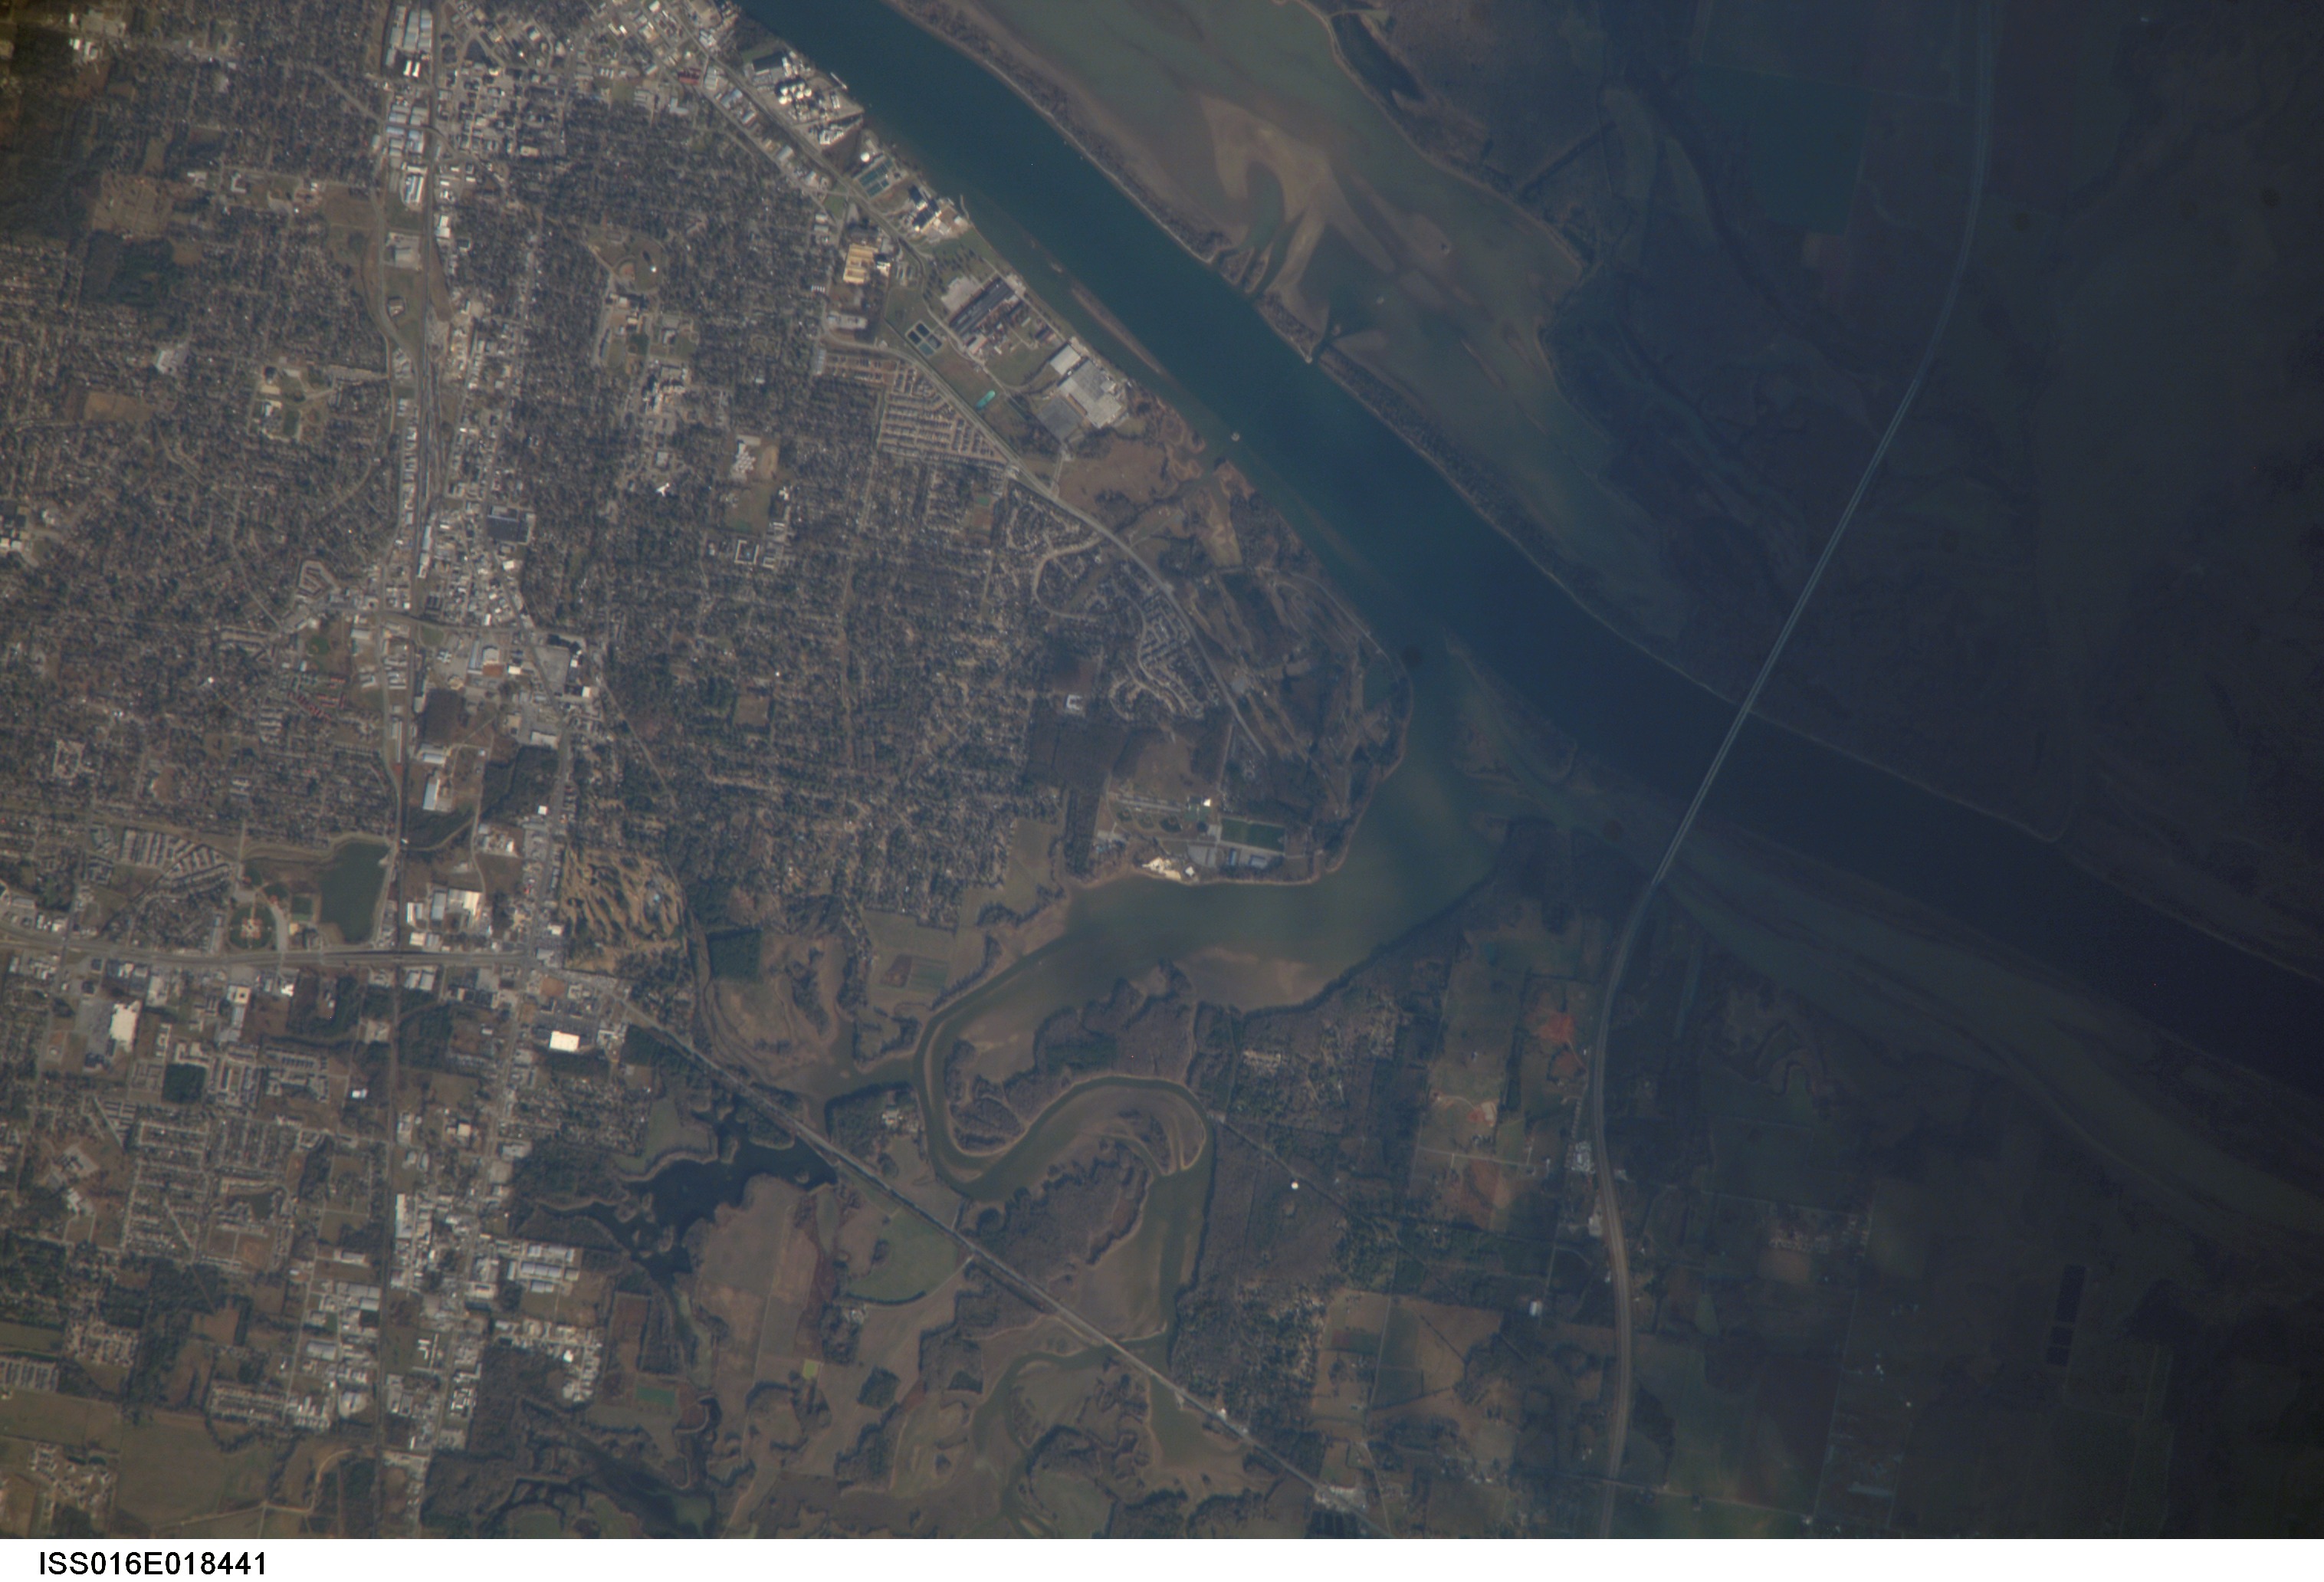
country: USA-ALABAMA
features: SW. DECATUR, TENNESSEE R., AGR.
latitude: 34.6
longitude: -87.0
